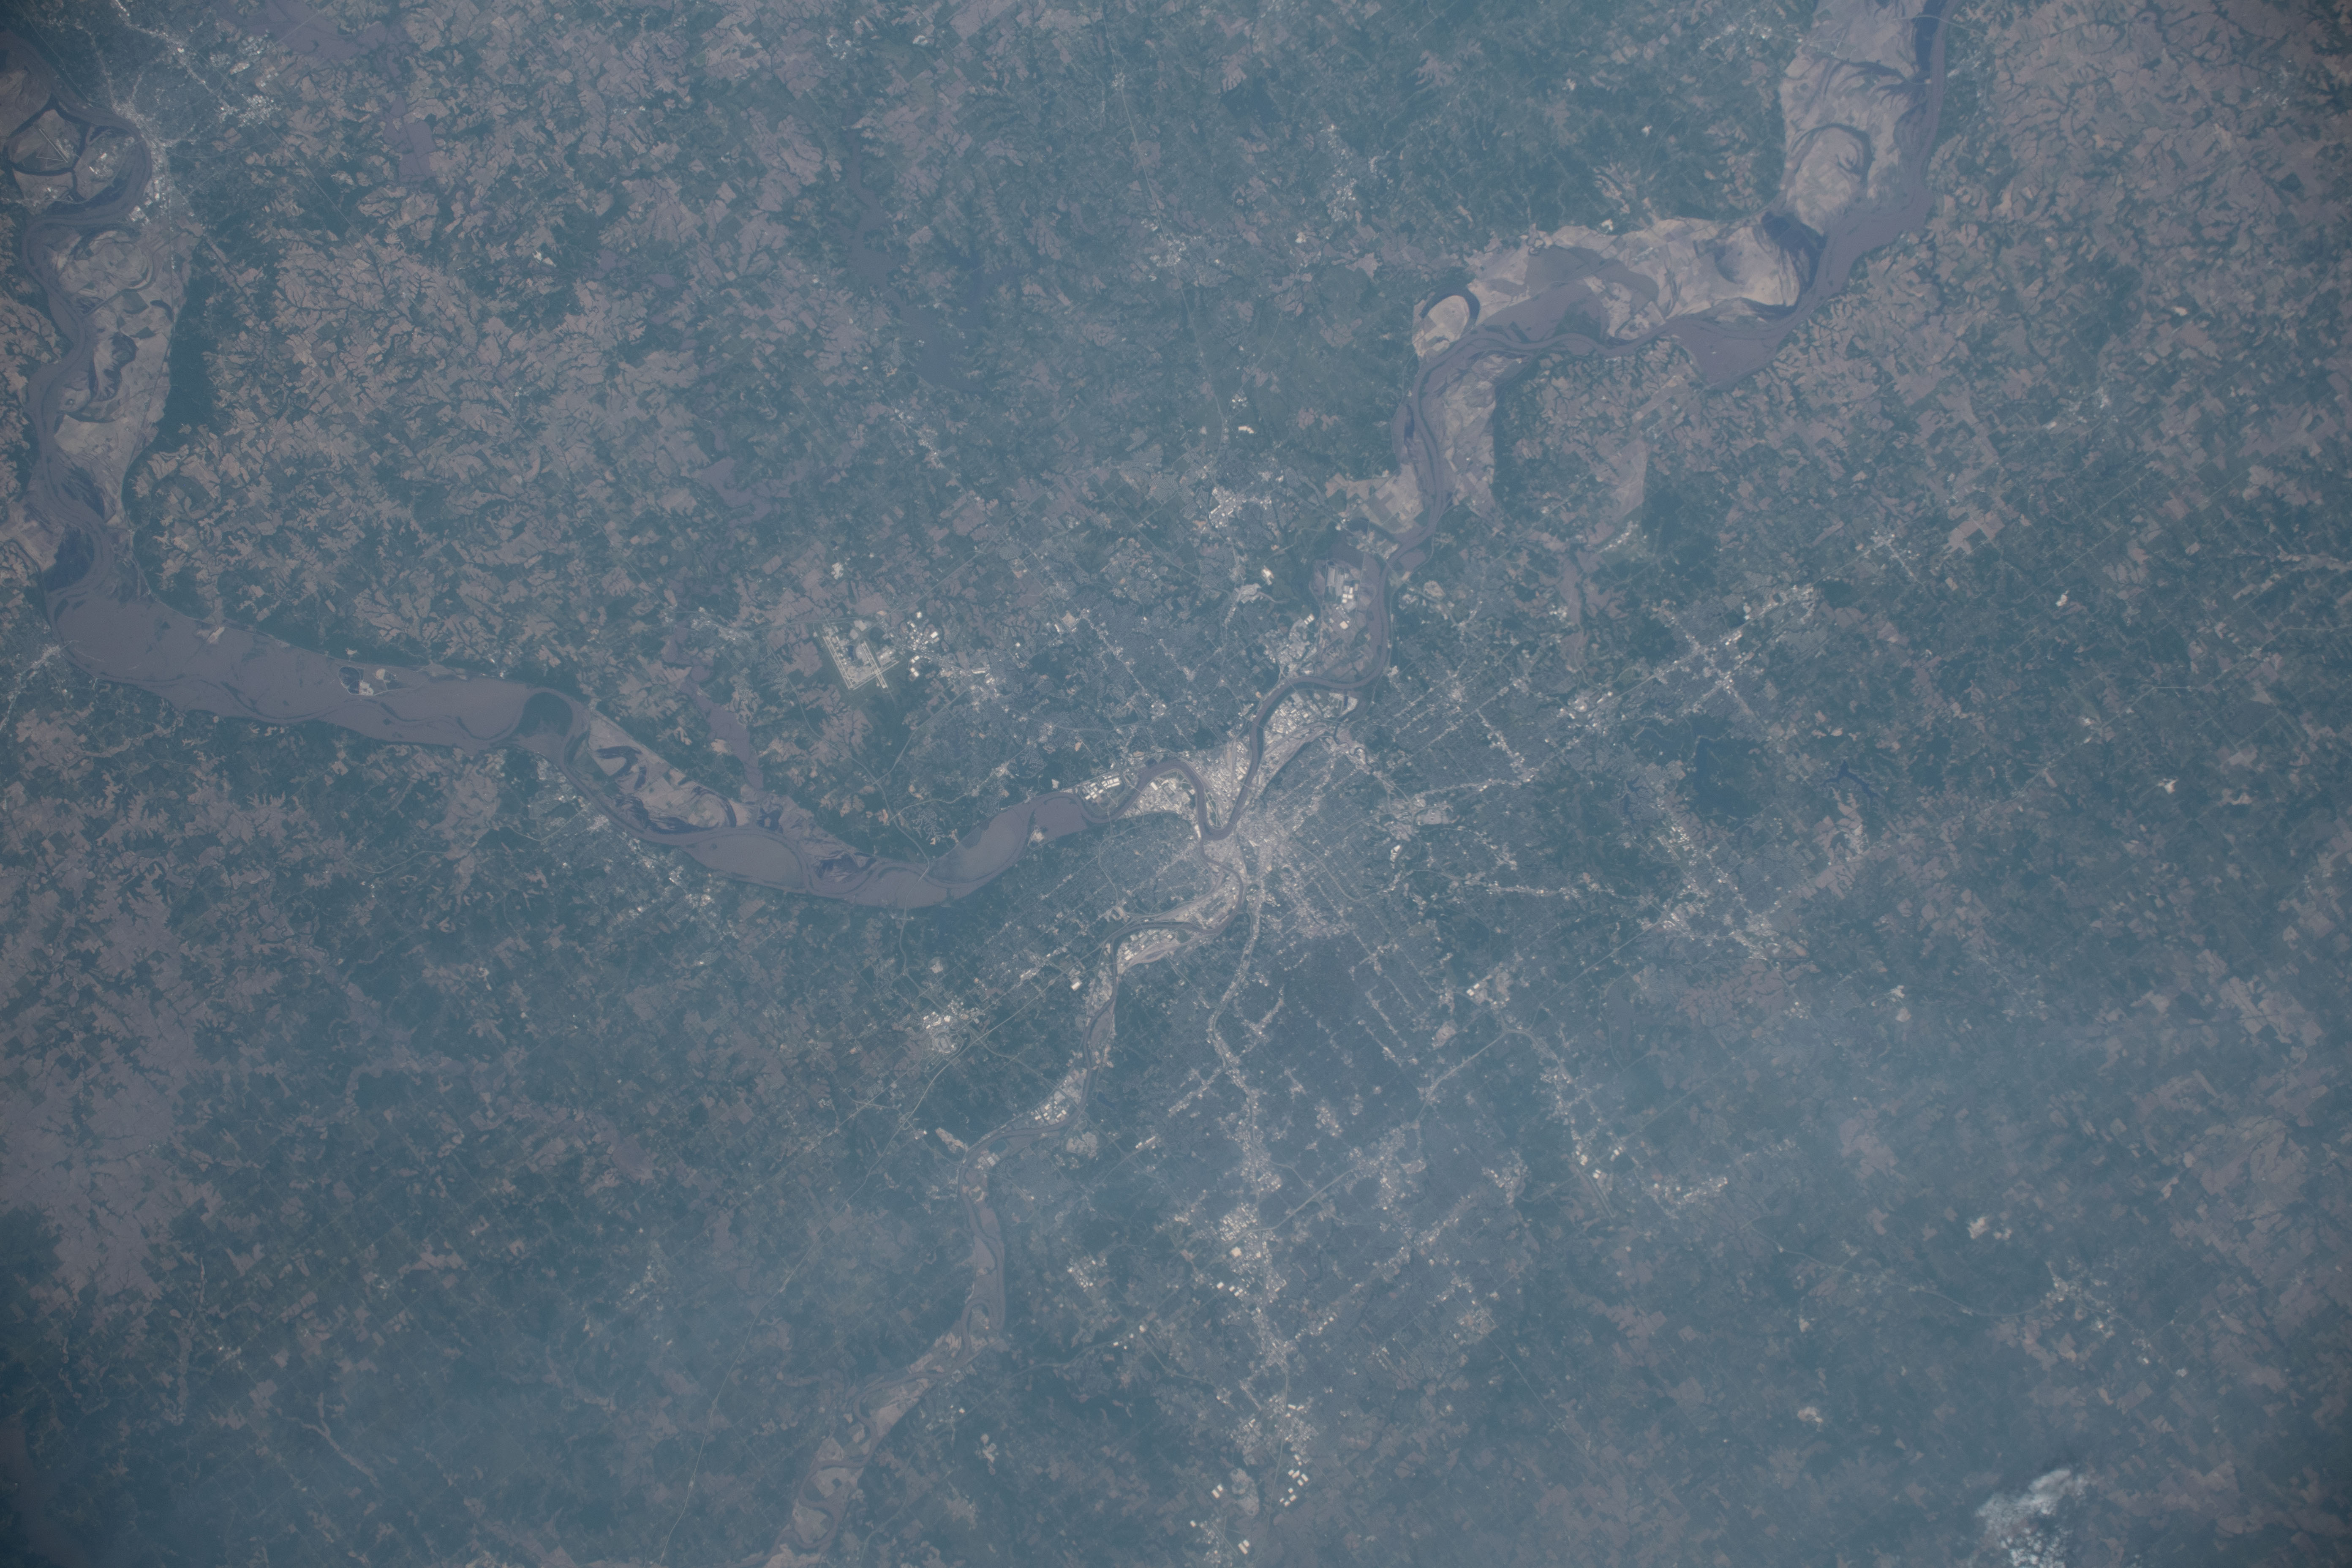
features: MISSOURI RIVER,AGR.,R.,BORDER WITH KANSAS,KANSAS RIVER,MISSOURI,KANSAS CITY,CY.
